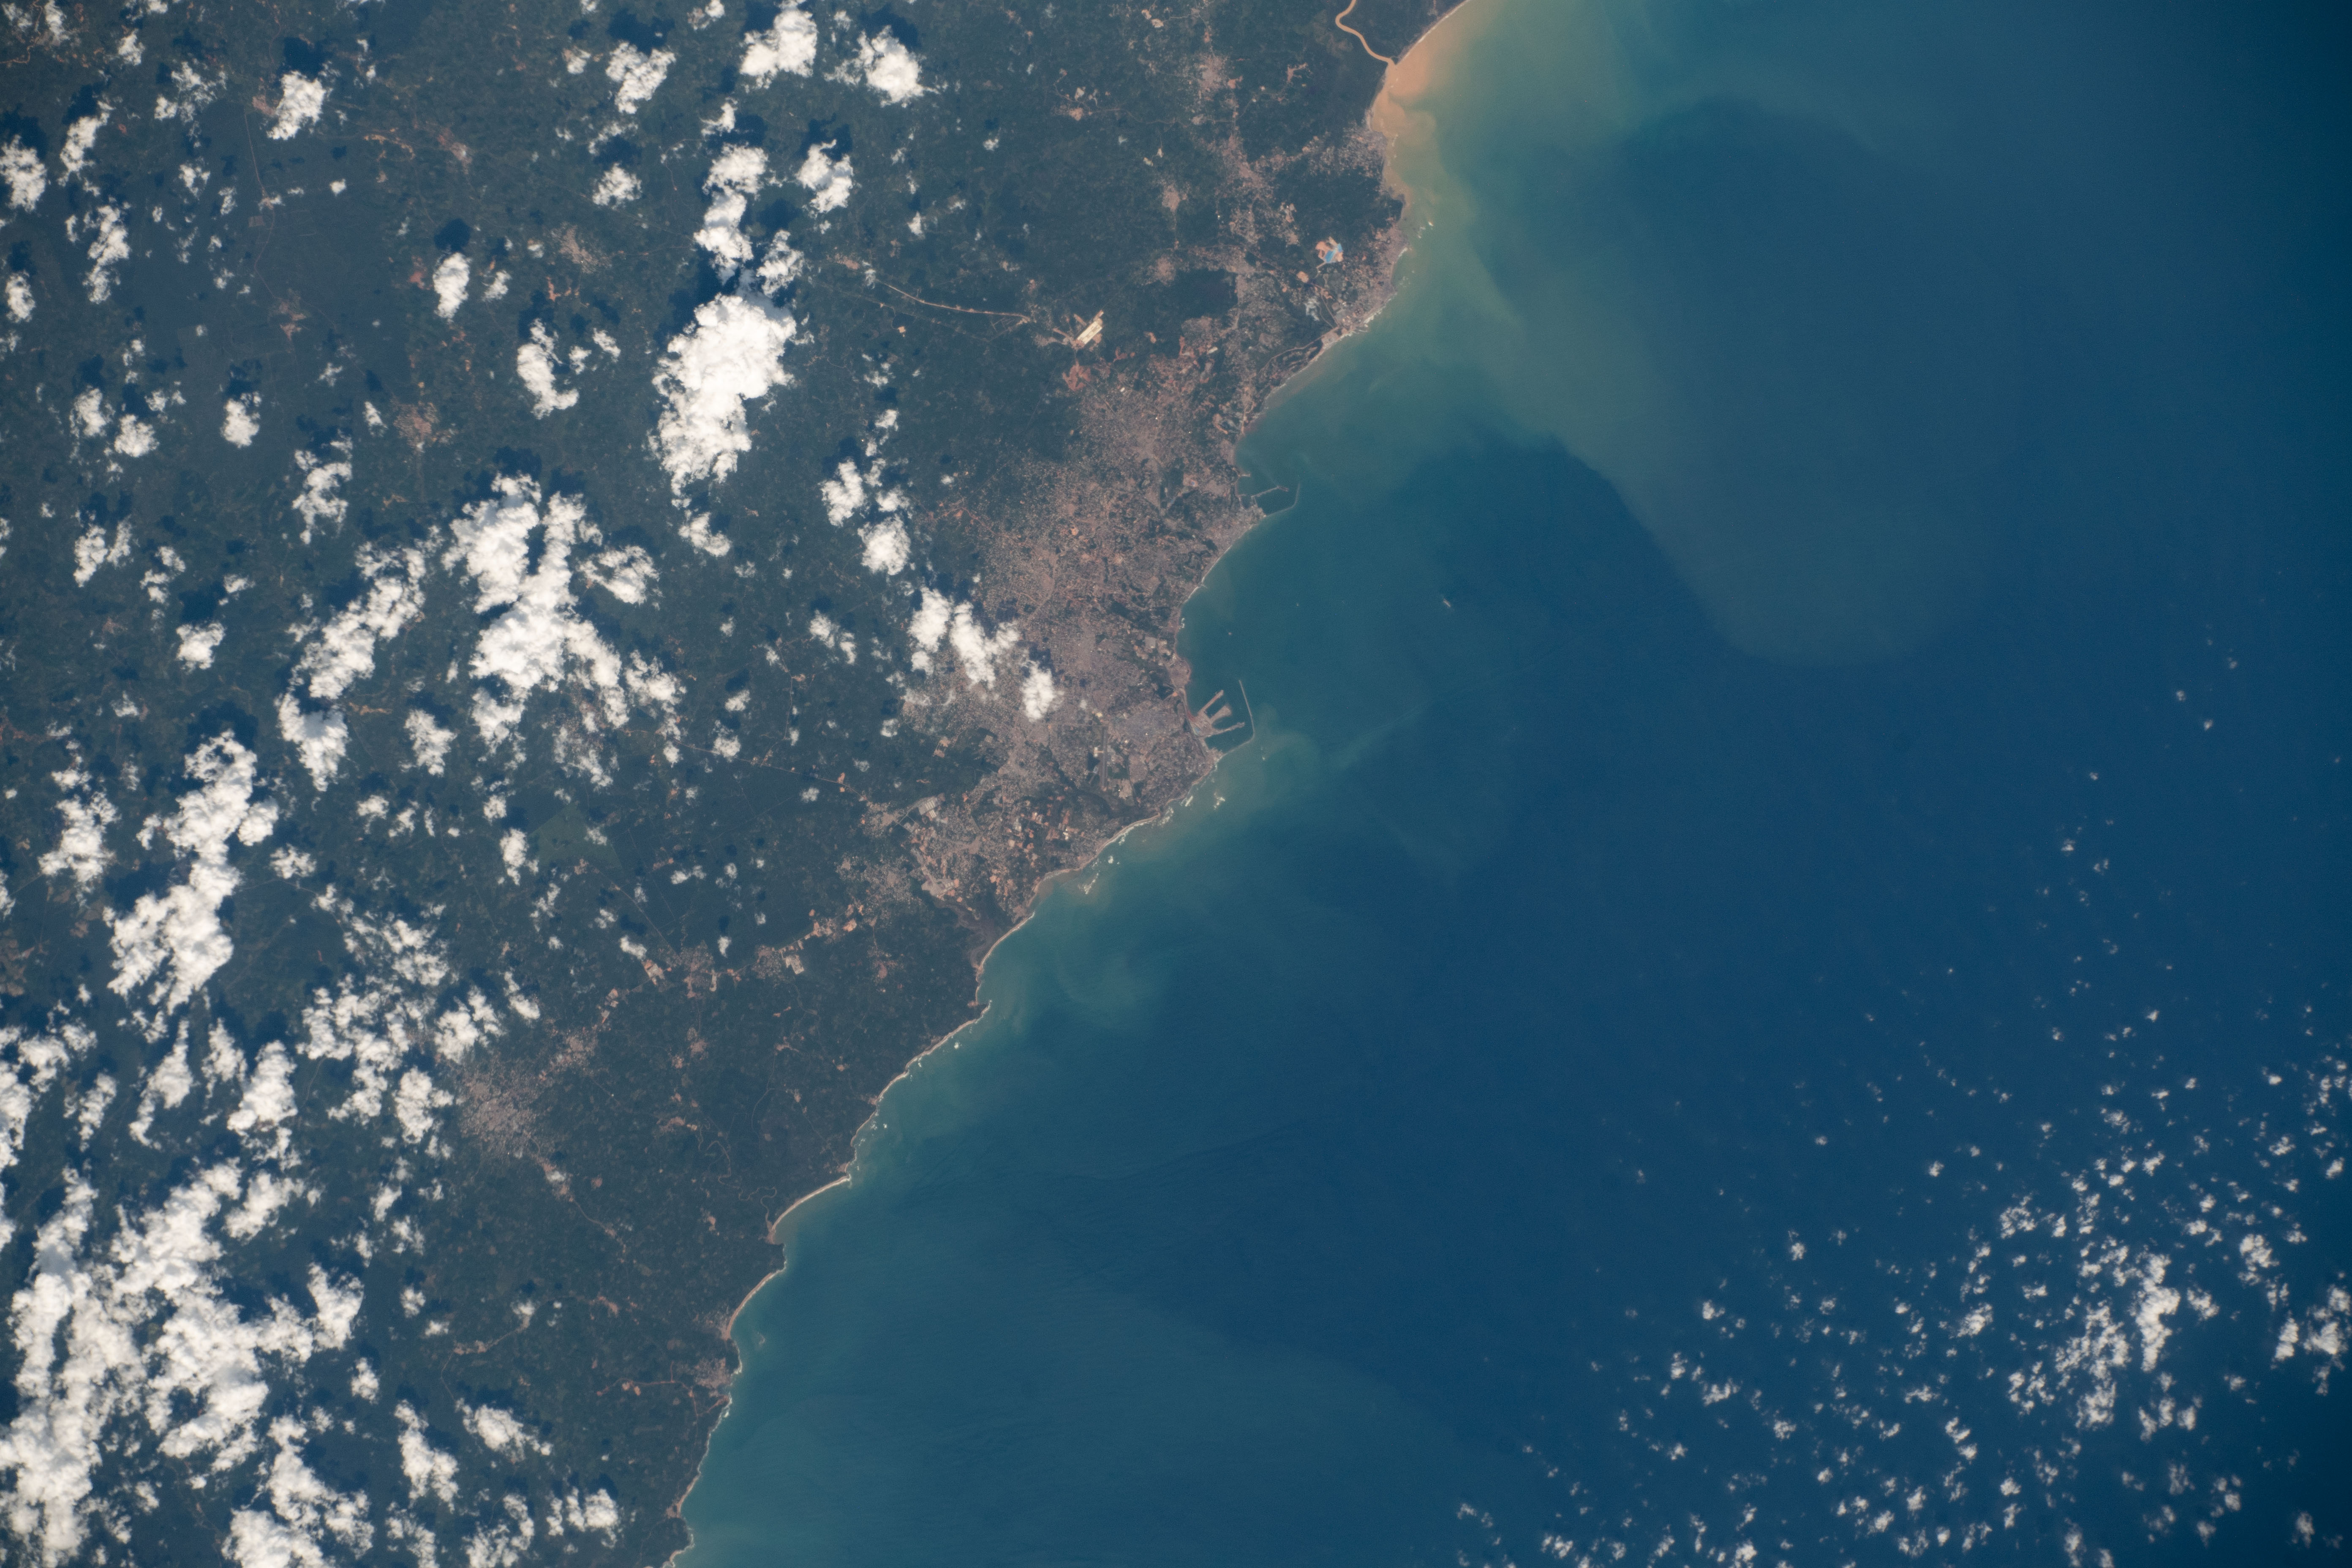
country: GHANA
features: TAKORADI
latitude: 4.9
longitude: -1.7
